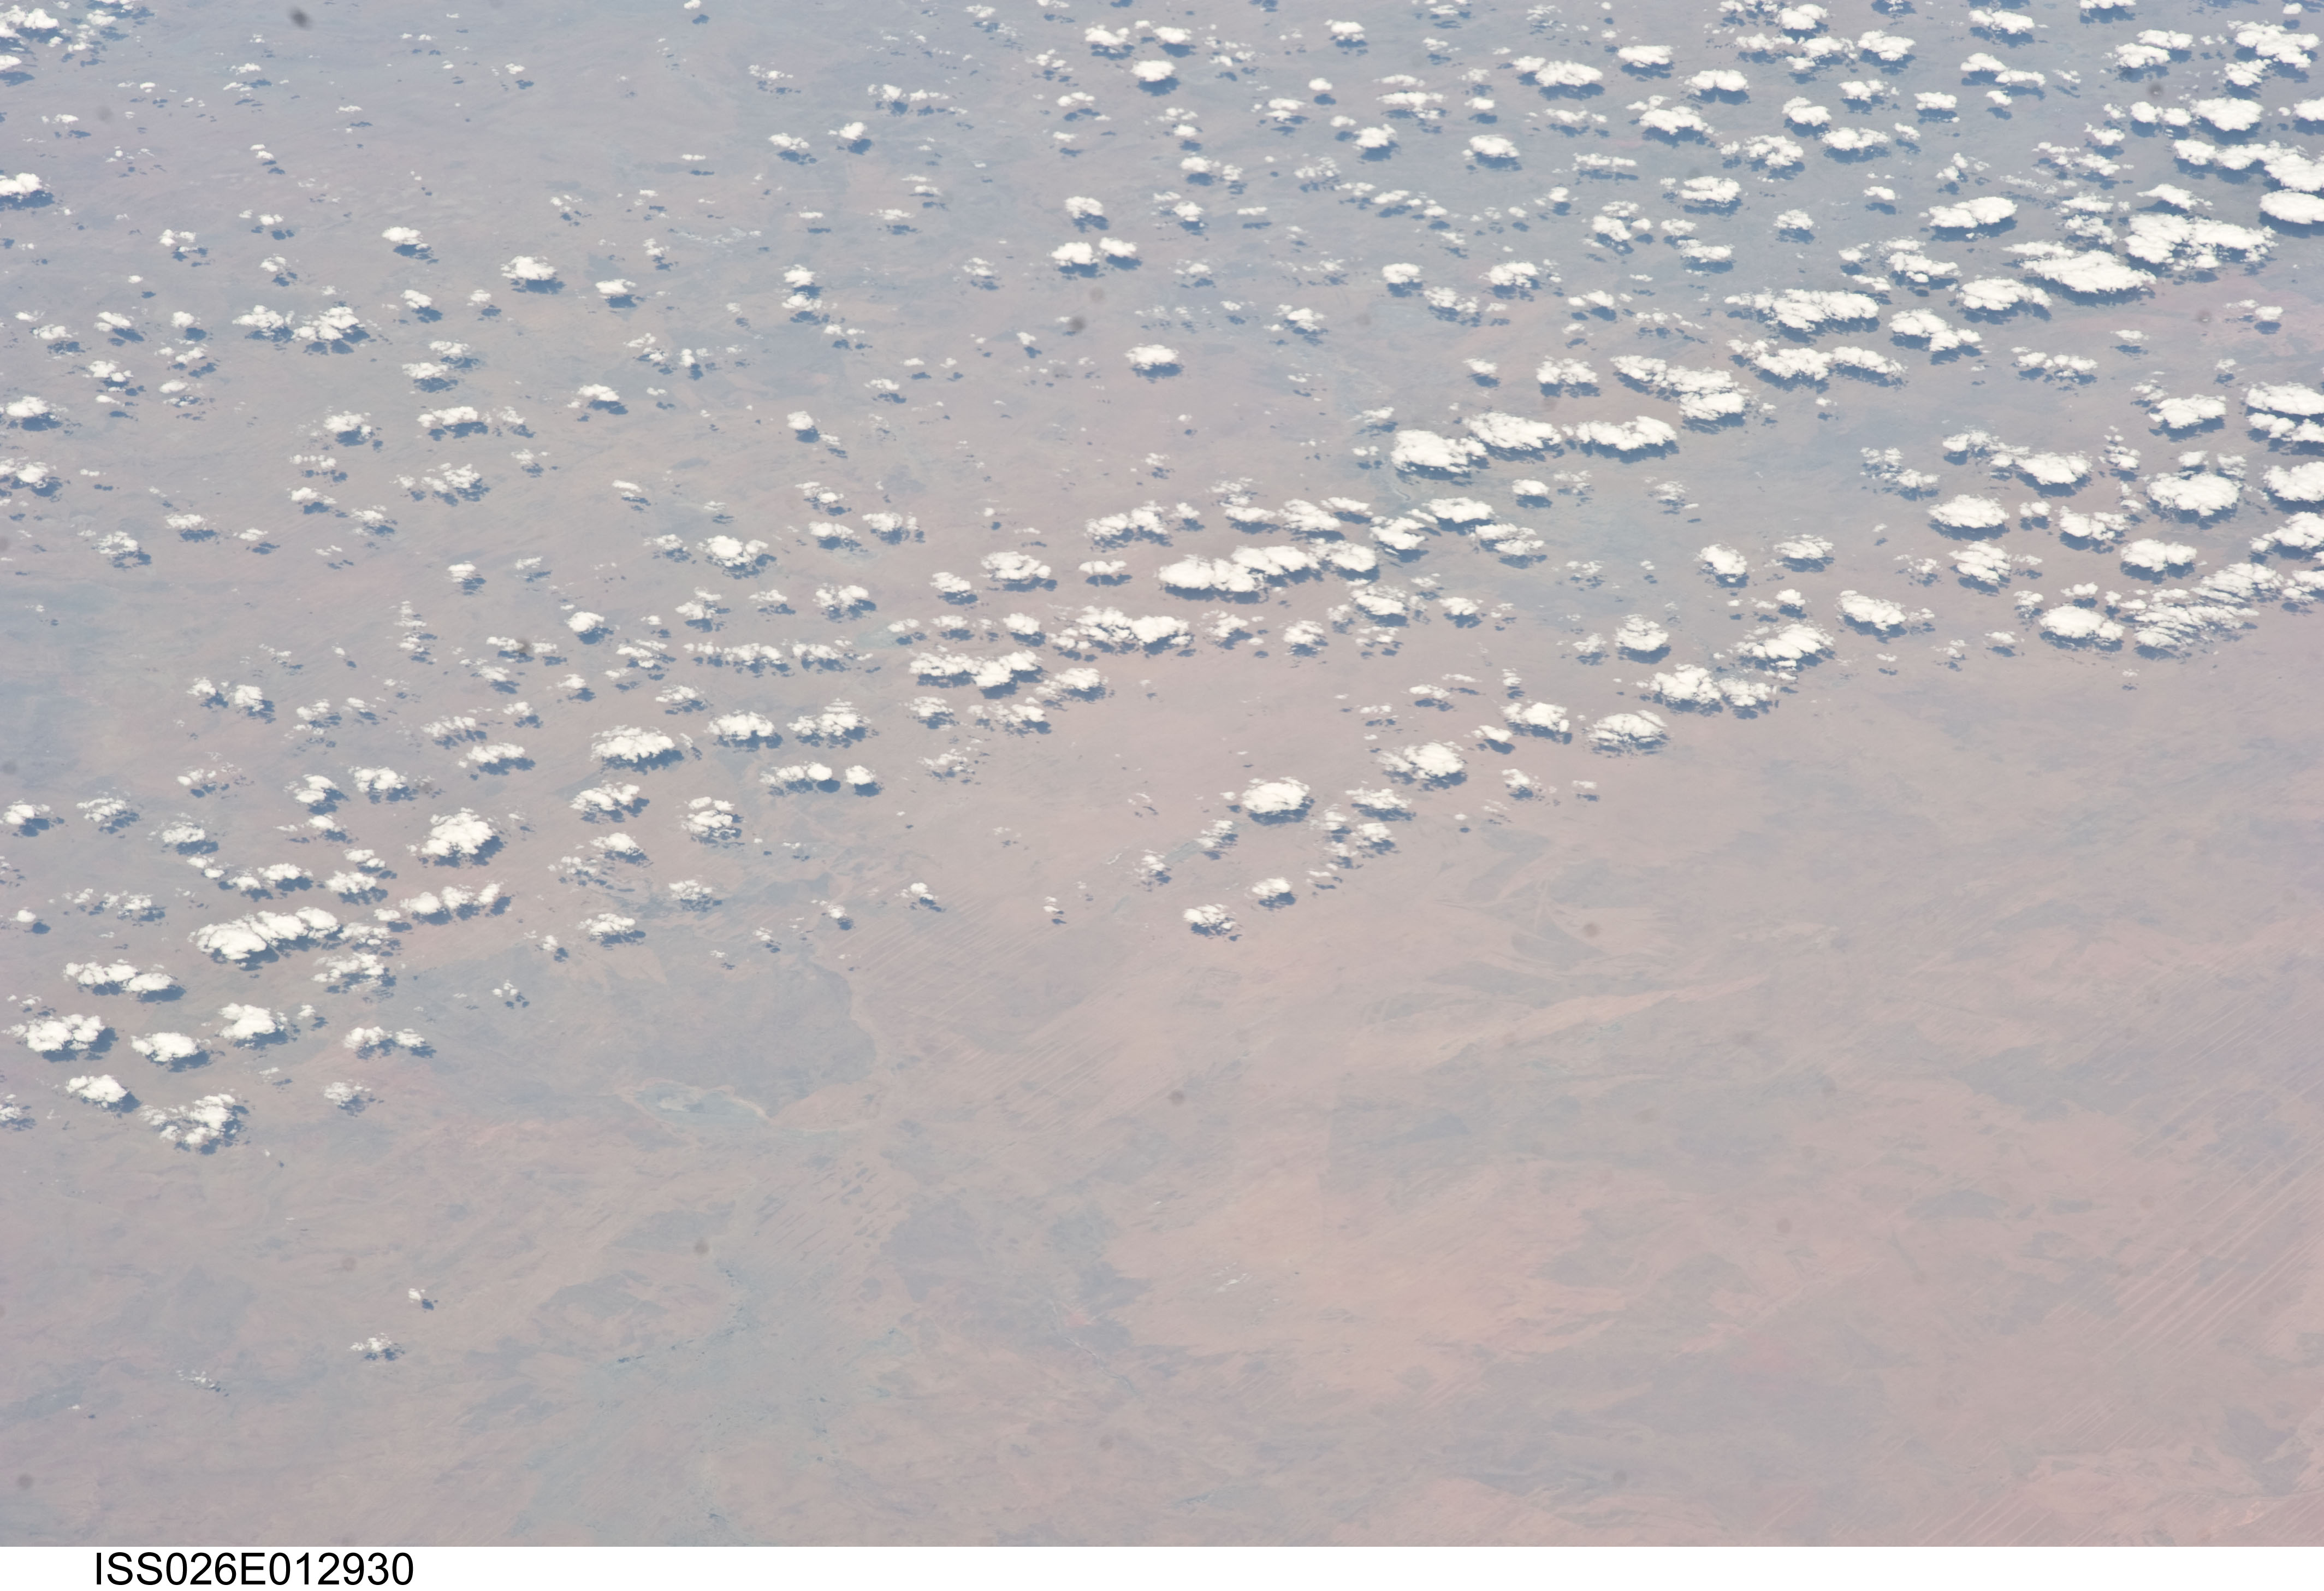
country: AUSTRALIA-NT
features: DESERT, DUNES, BURN SCARS, WIND STREAKS
